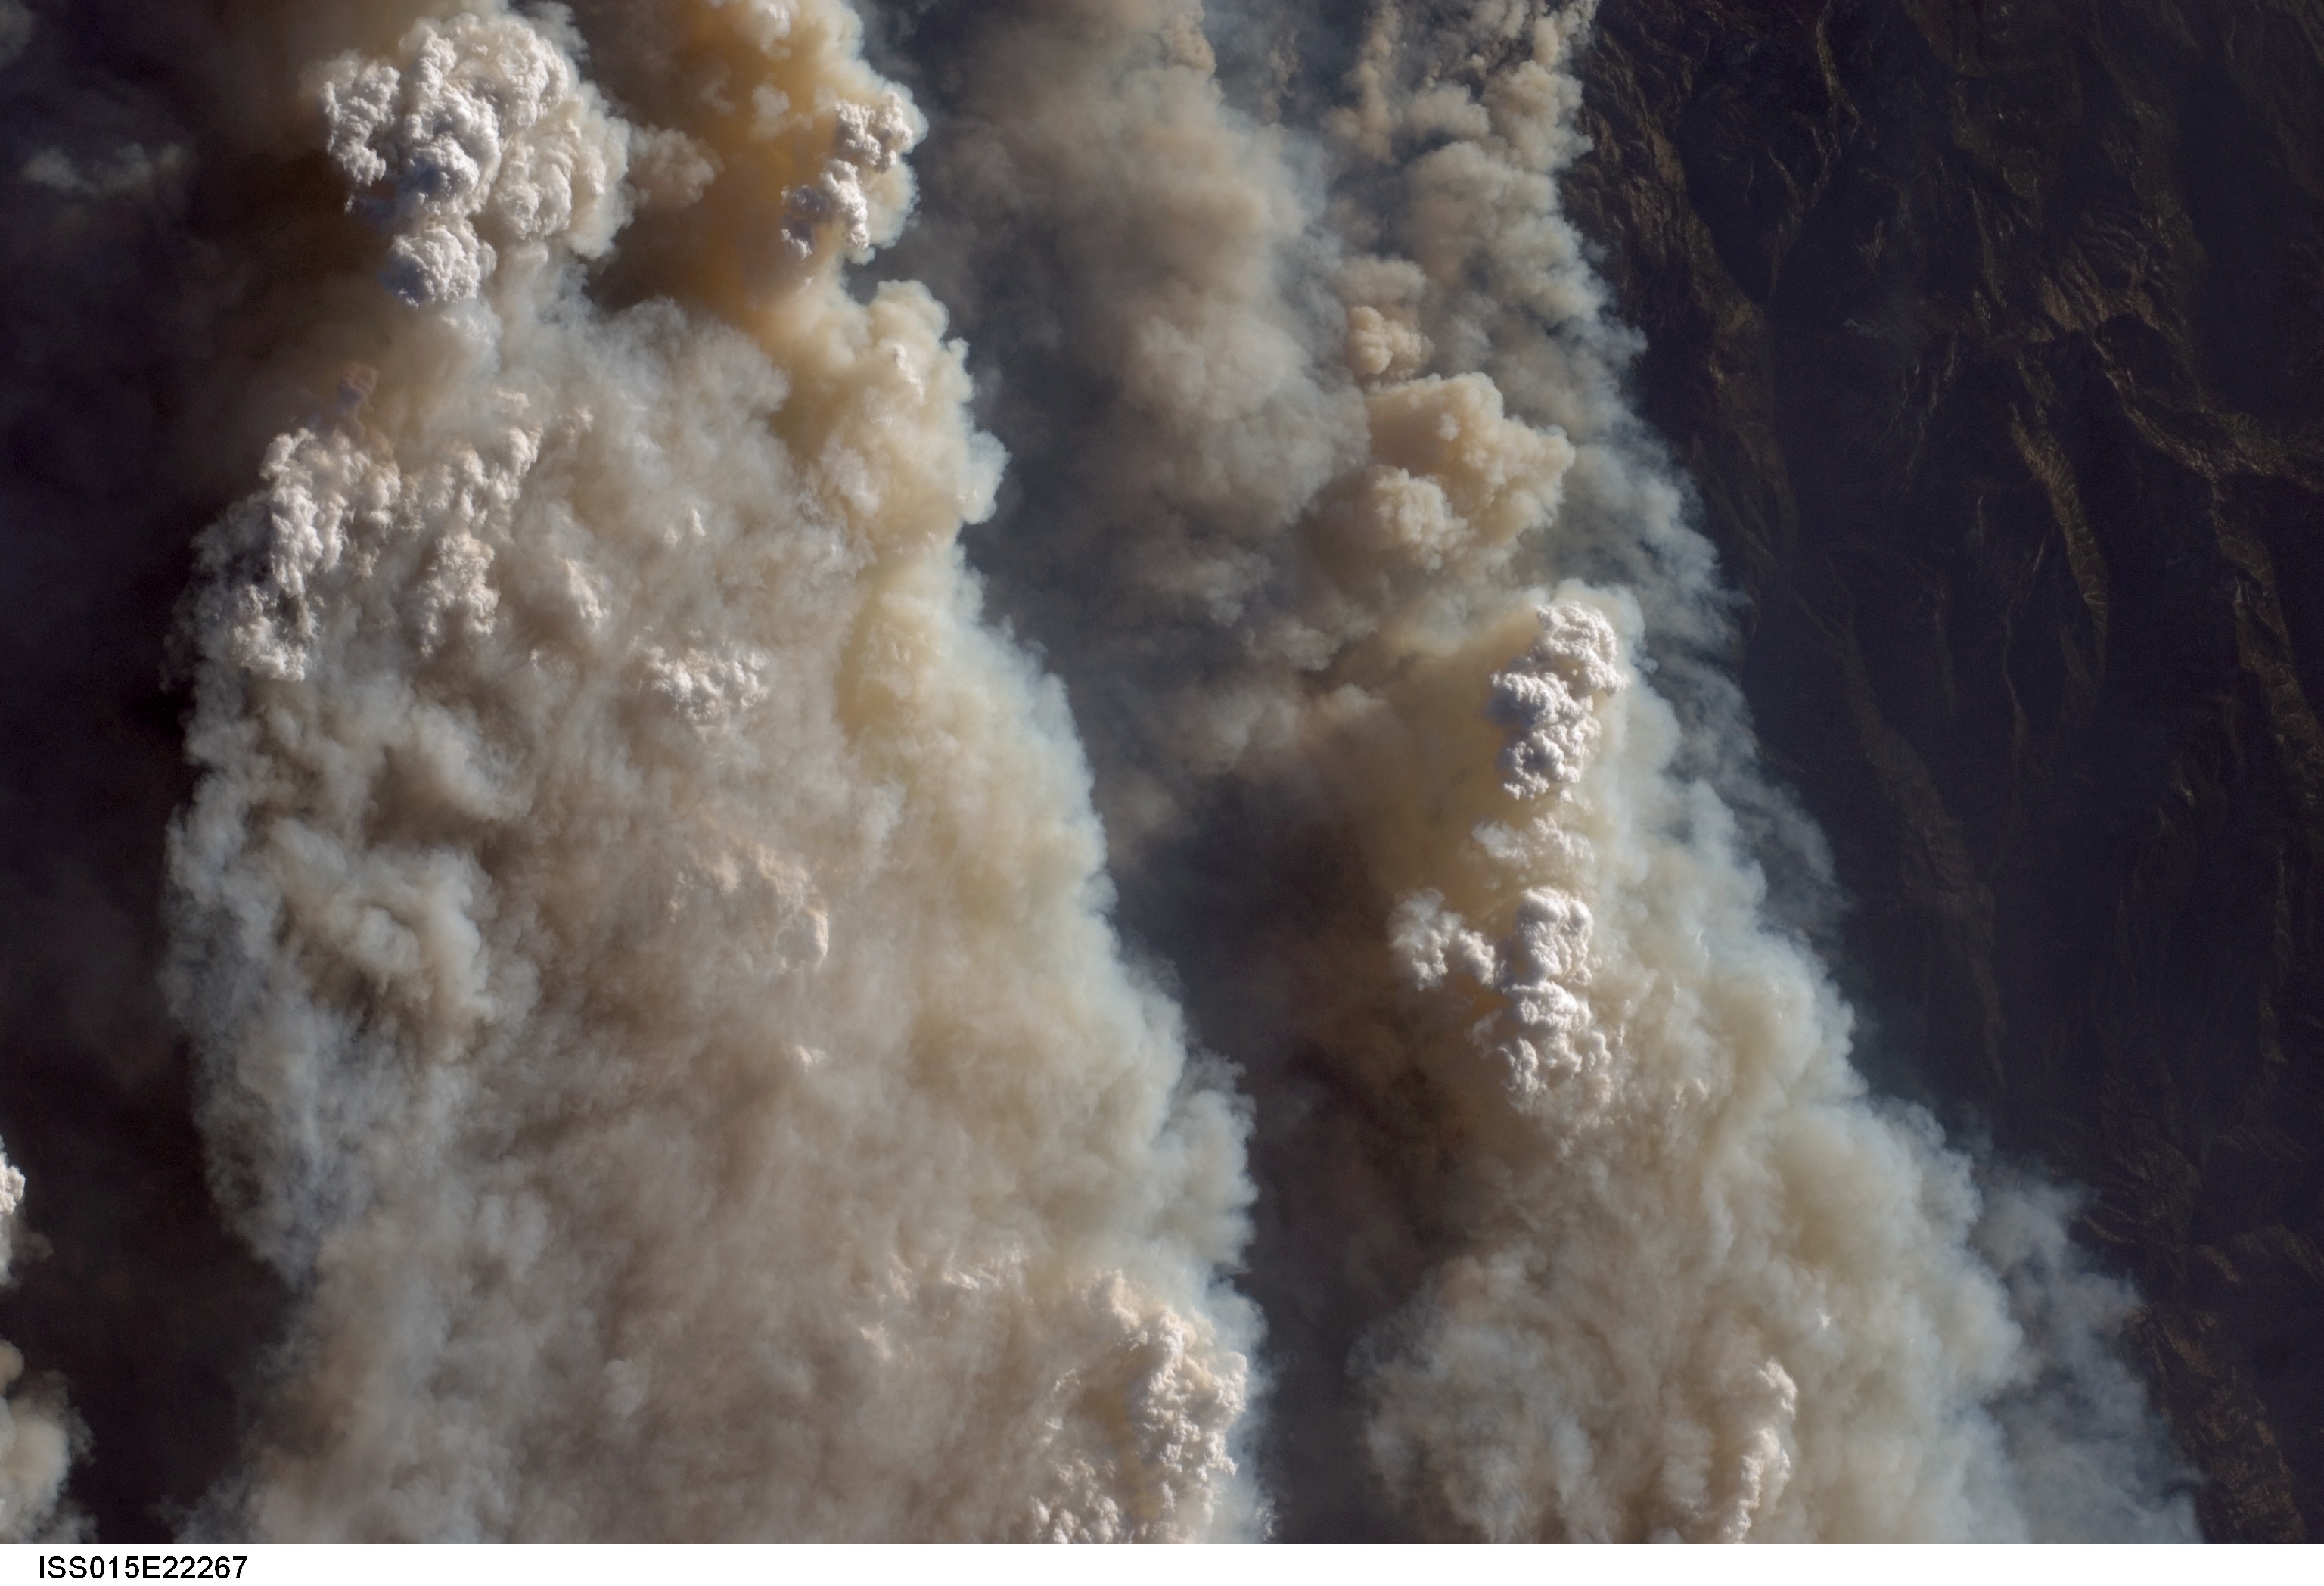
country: USA-IDAHO
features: BOISE NATIONAL FOREST FIRES
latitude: 44.5
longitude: -115.5
